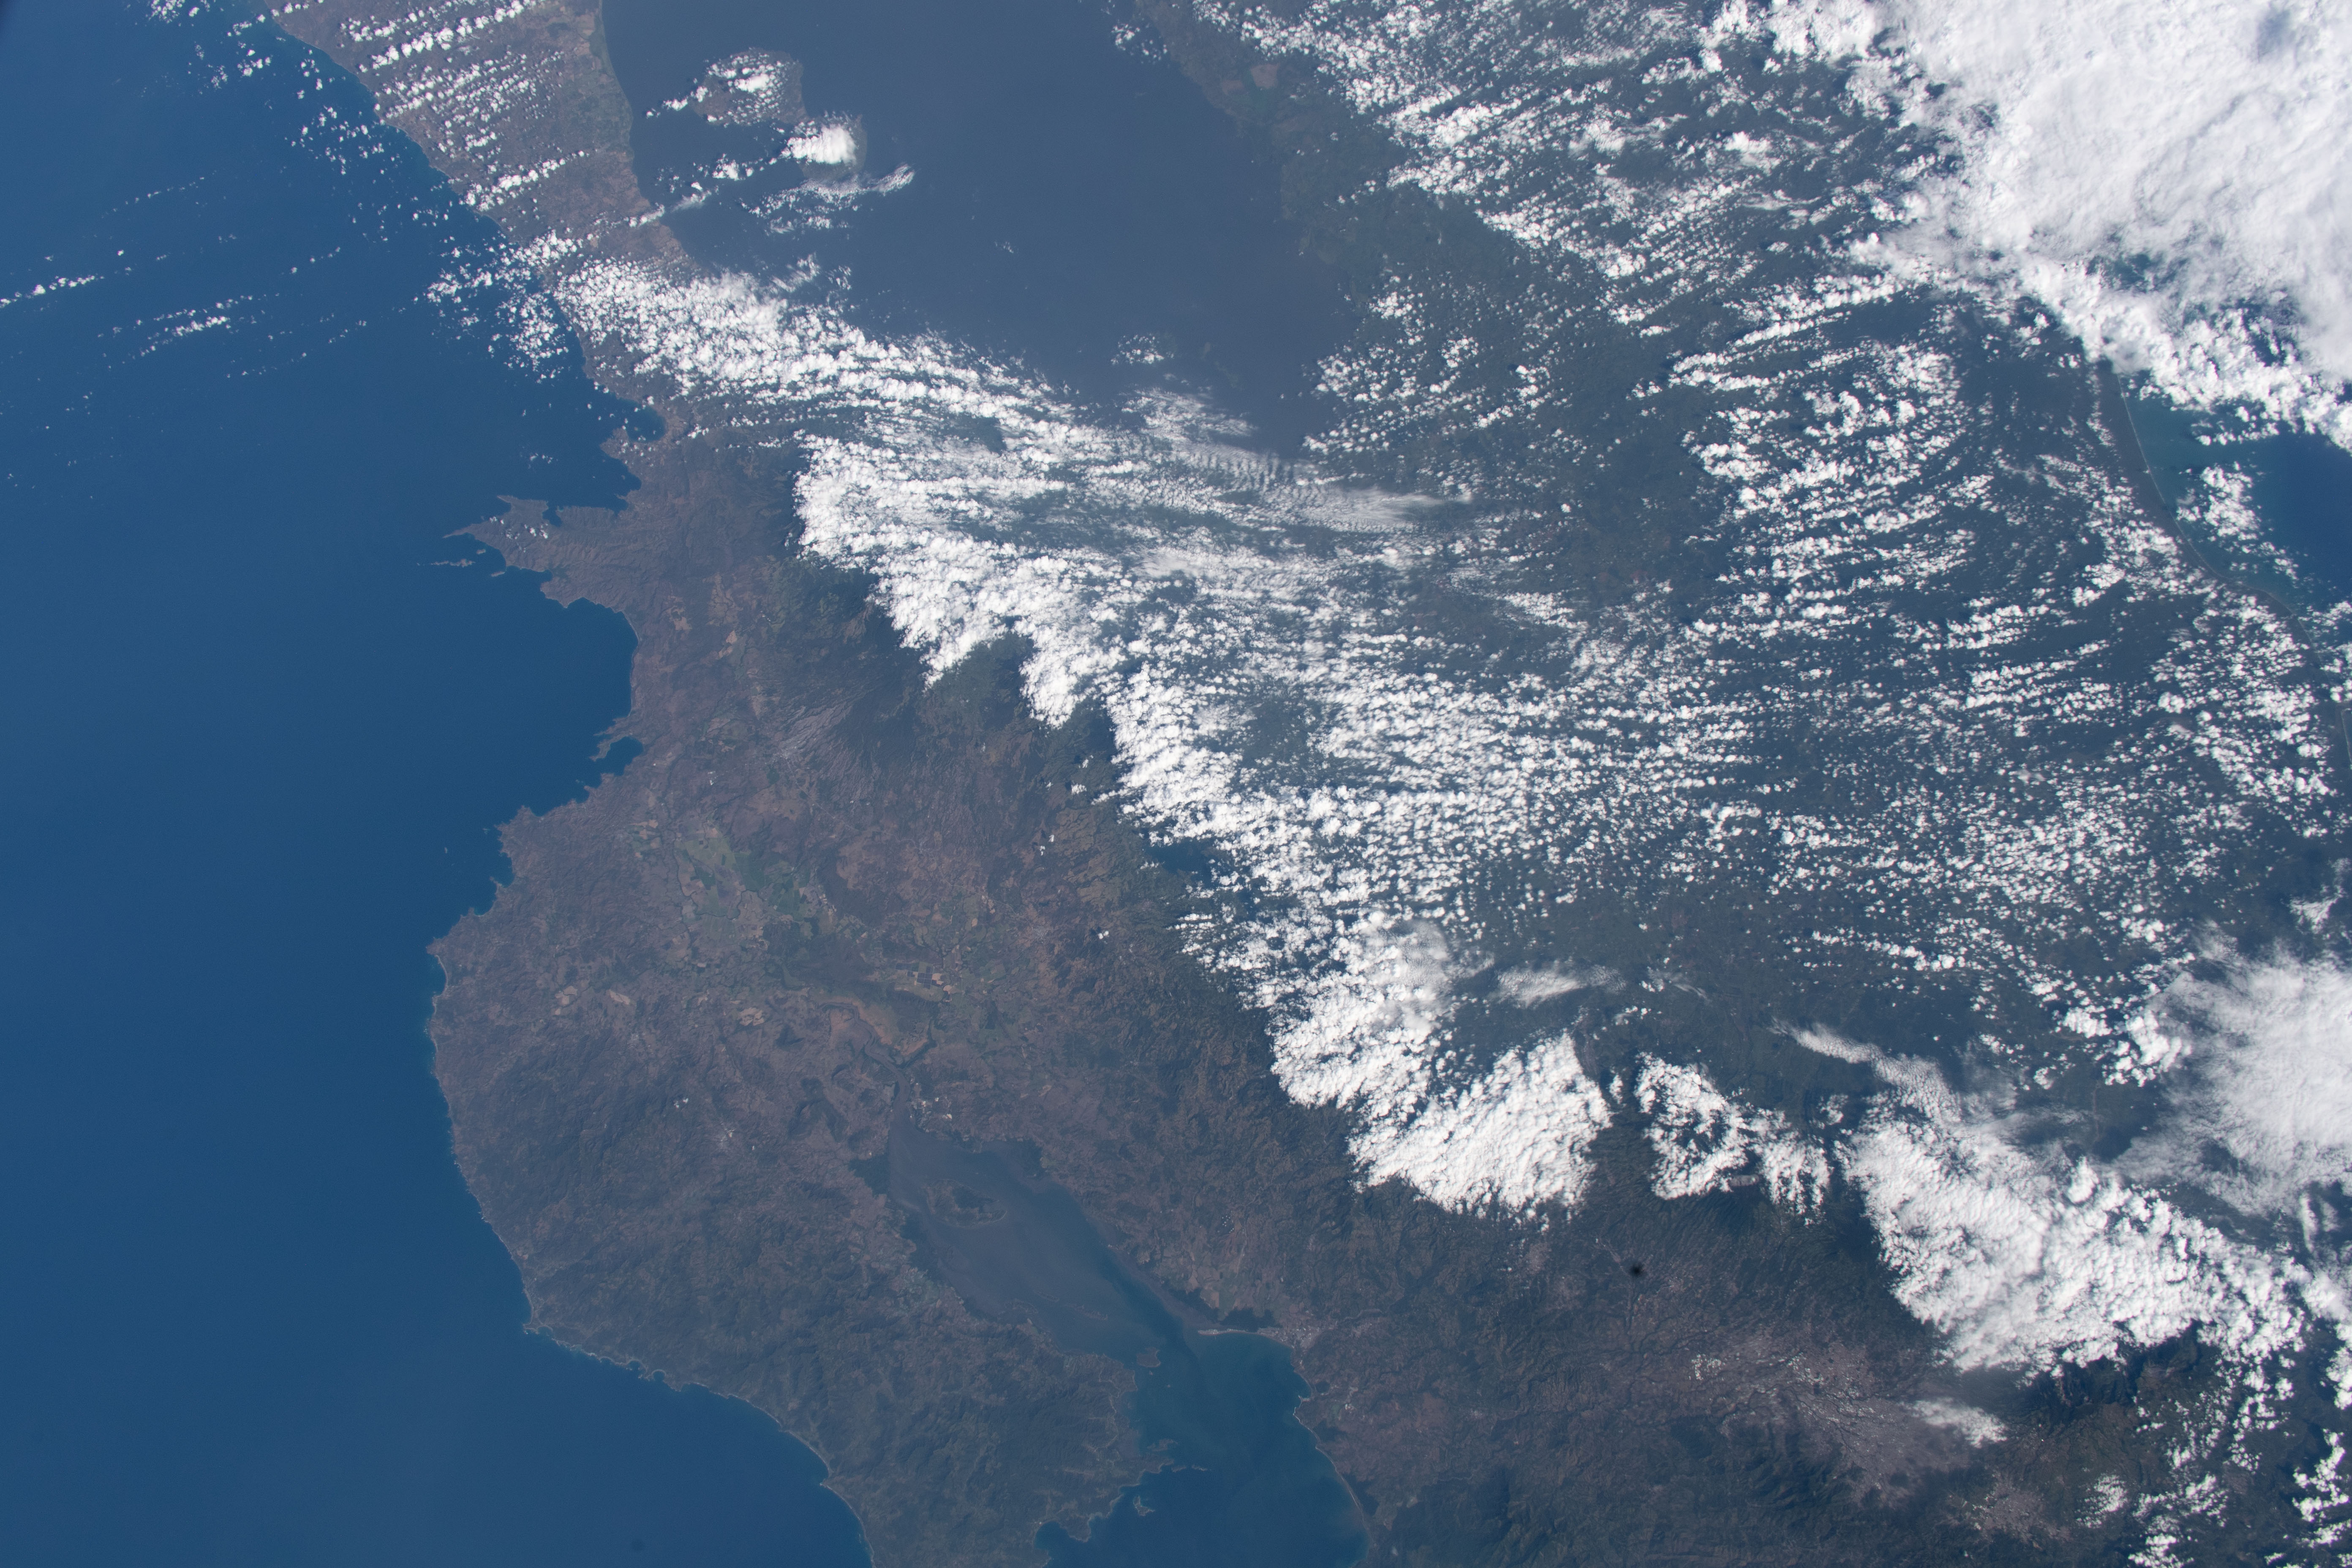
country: COSTA RICA
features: LAKE ARENAL, GULF OF PAPAGAYO, VOLCAN ARENAL, GULF OF NICOYA
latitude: 10.5
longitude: -85.0
